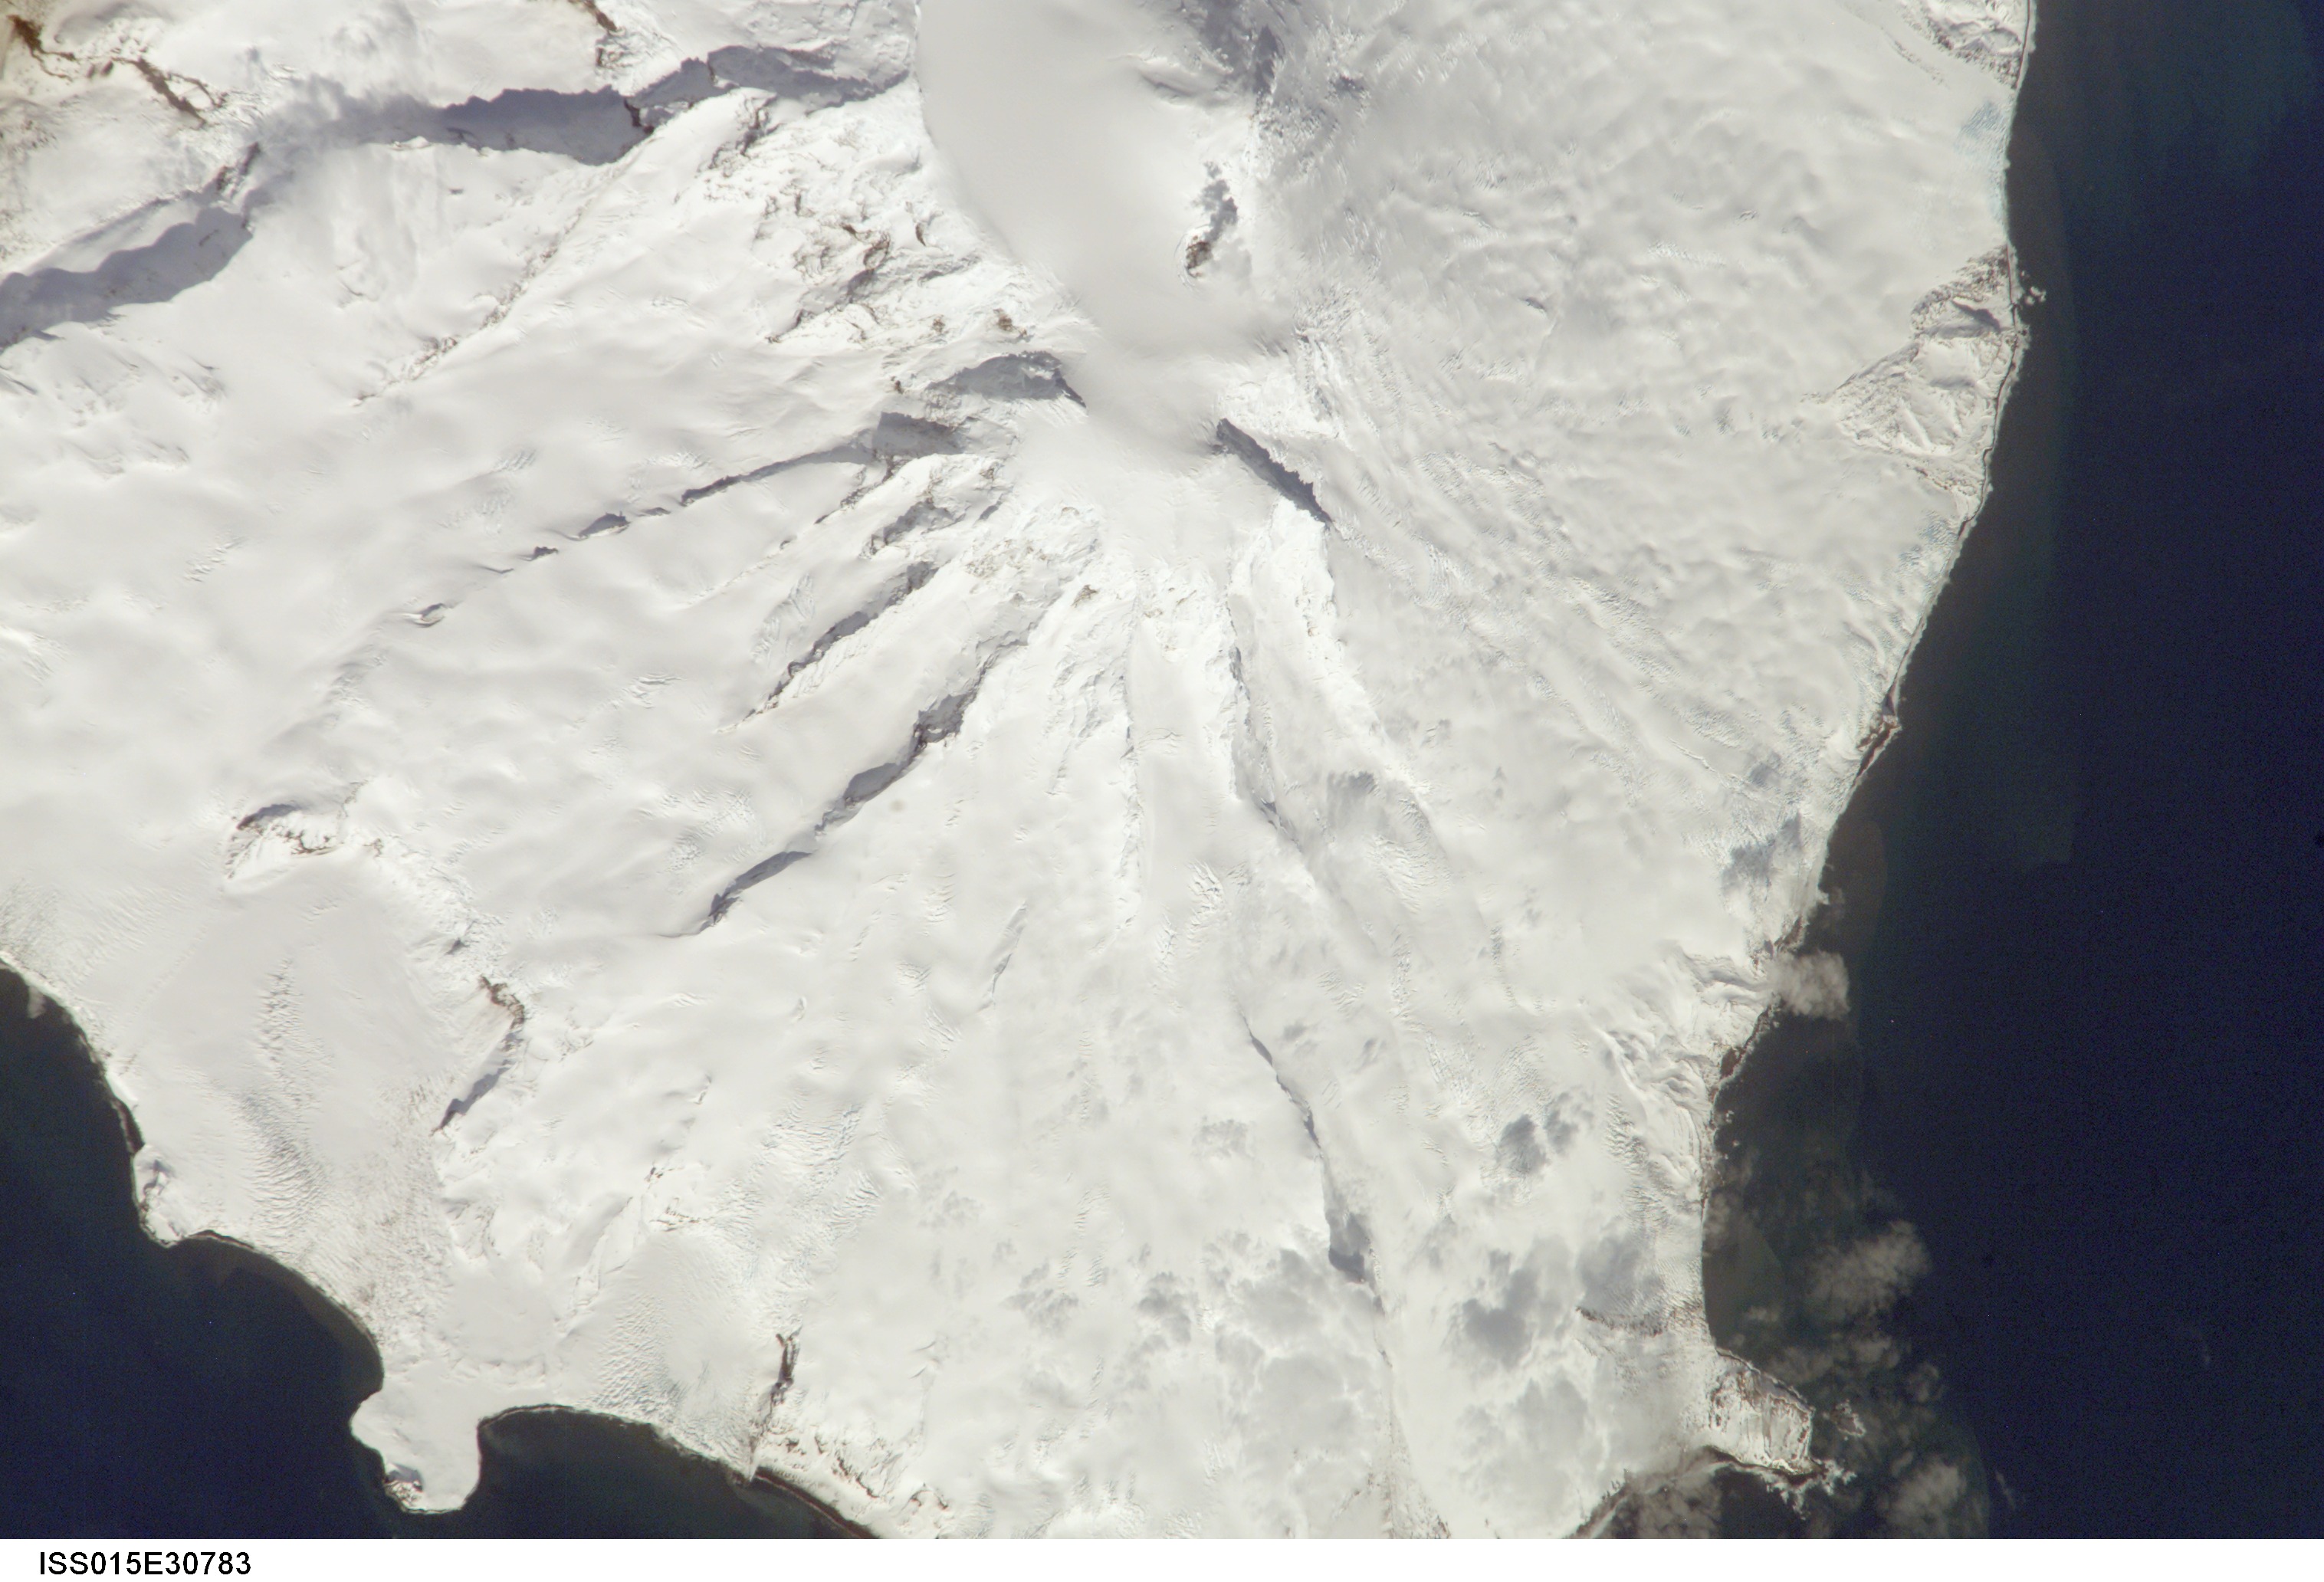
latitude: -53.1
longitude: 73.5
